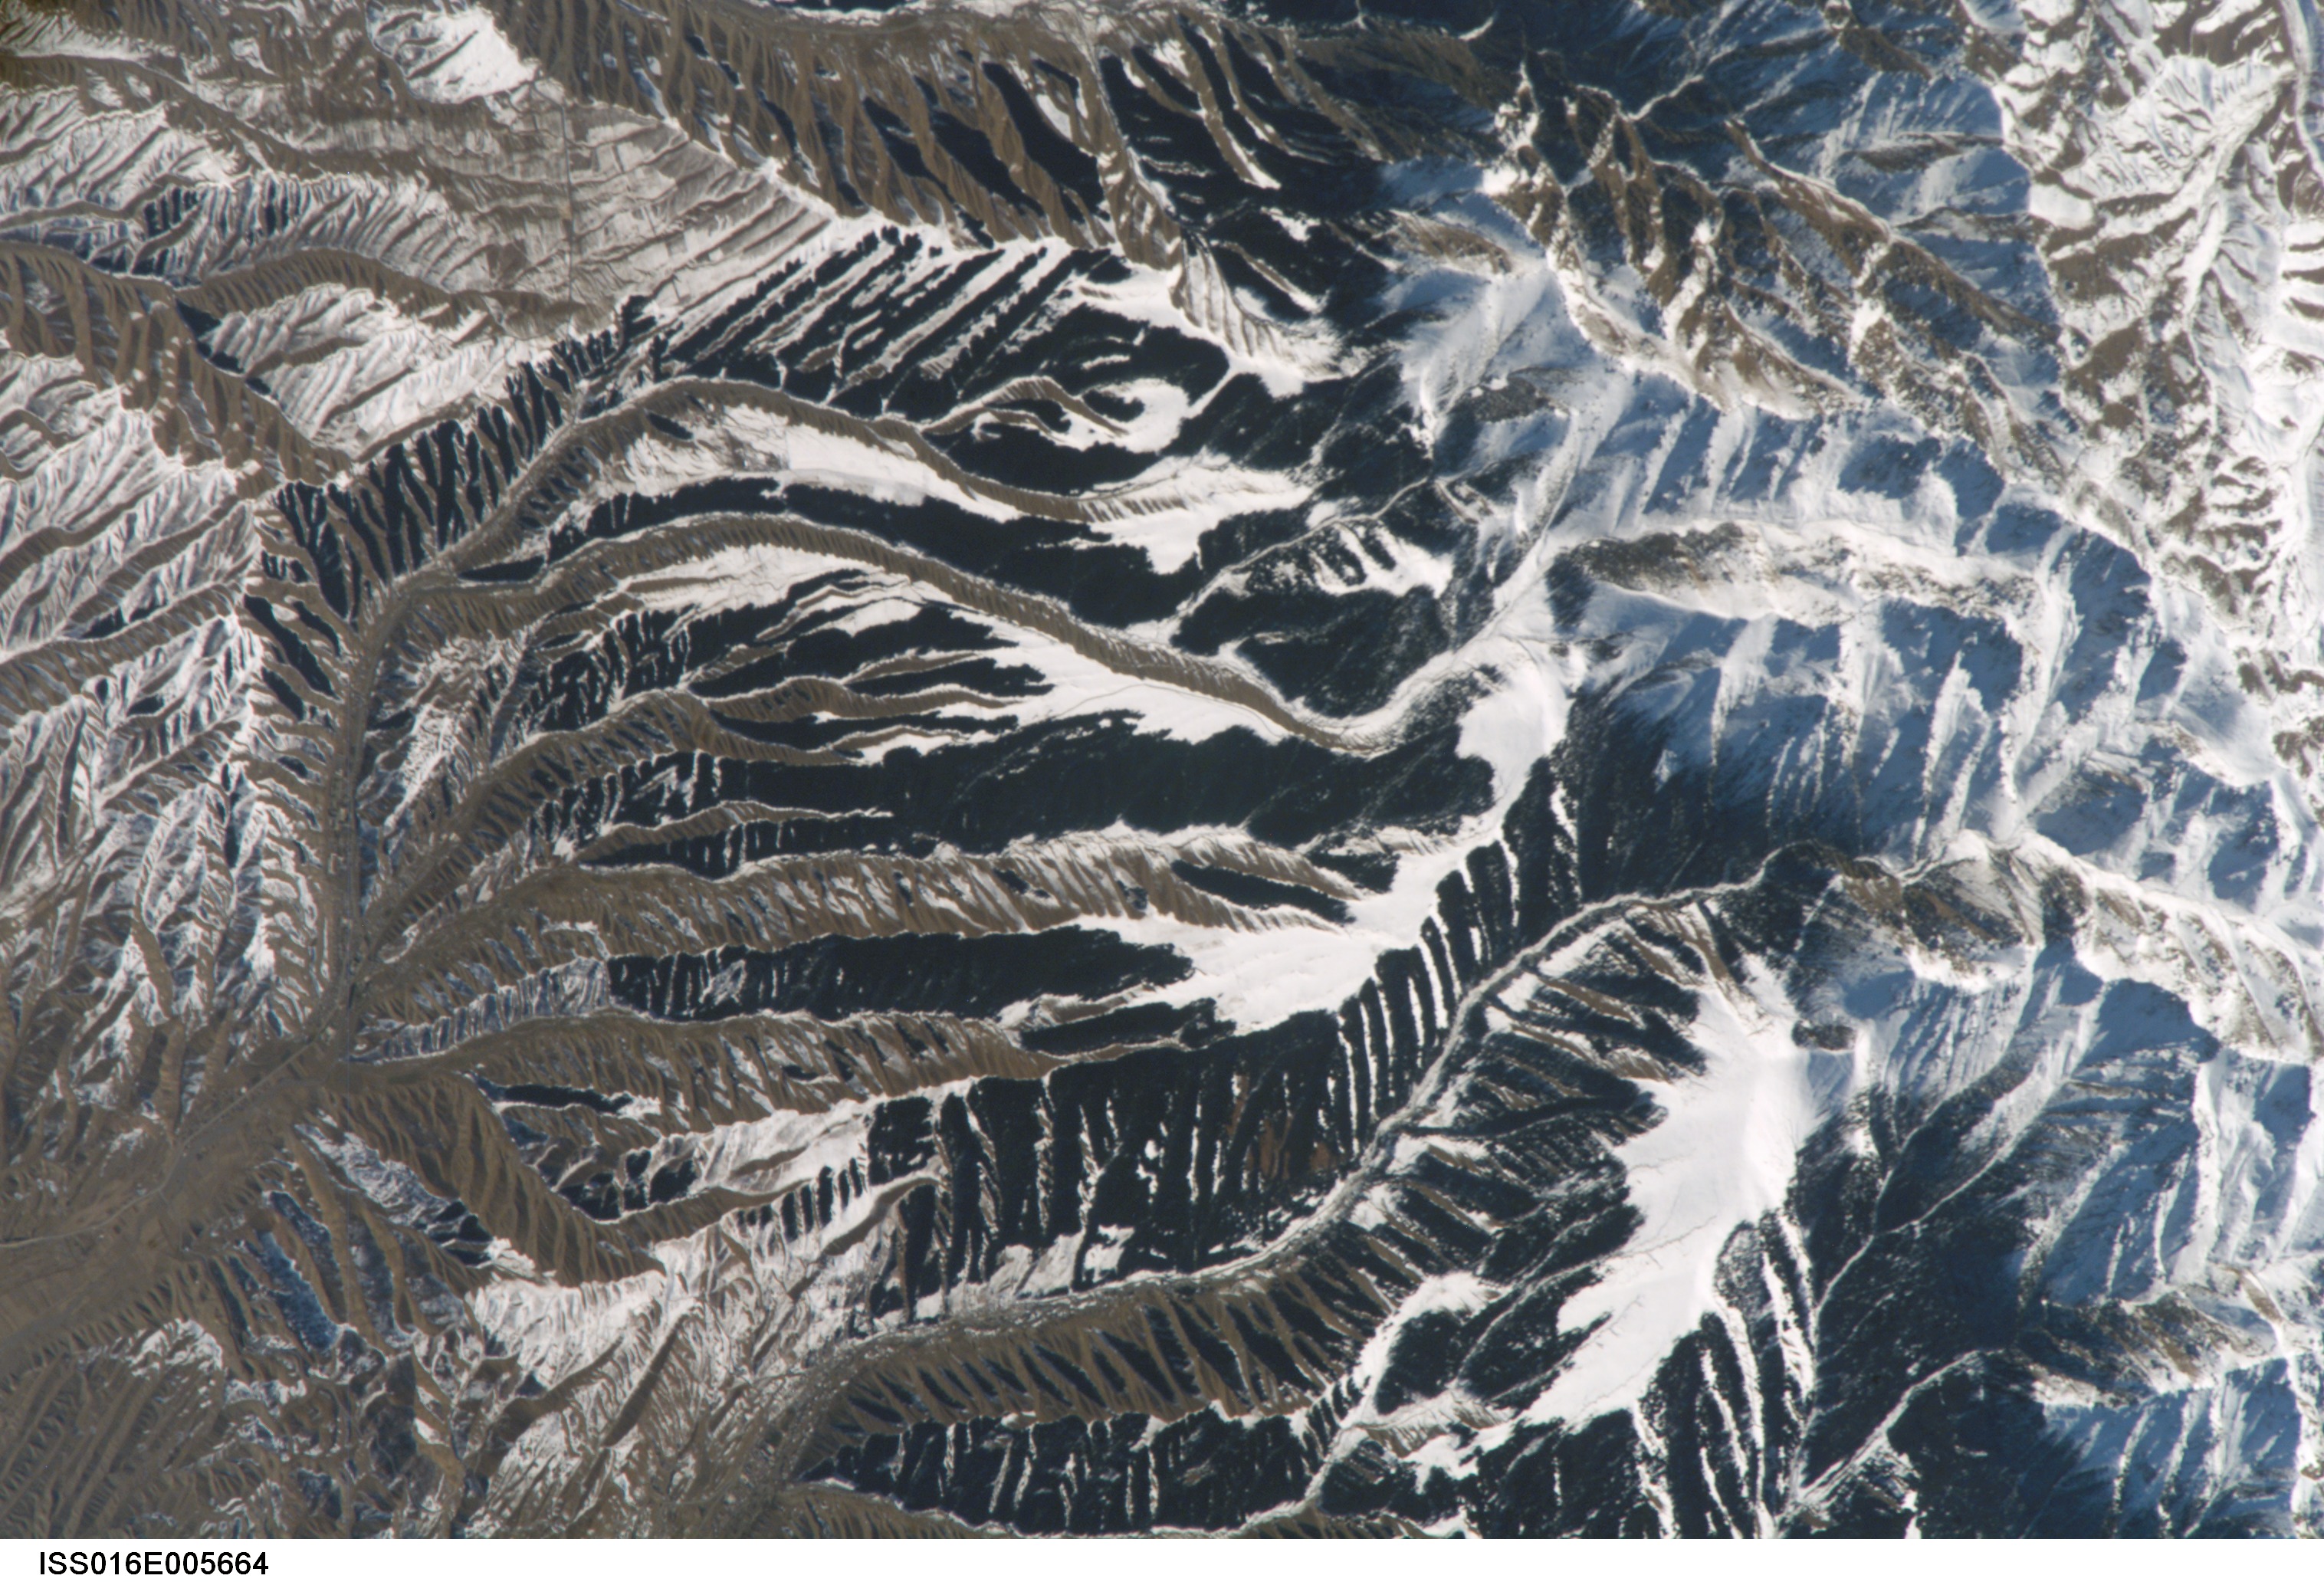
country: CHINA
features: BOGDA SHAN, GANGOU, XIAOQUZI
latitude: 43.5
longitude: 87.1
